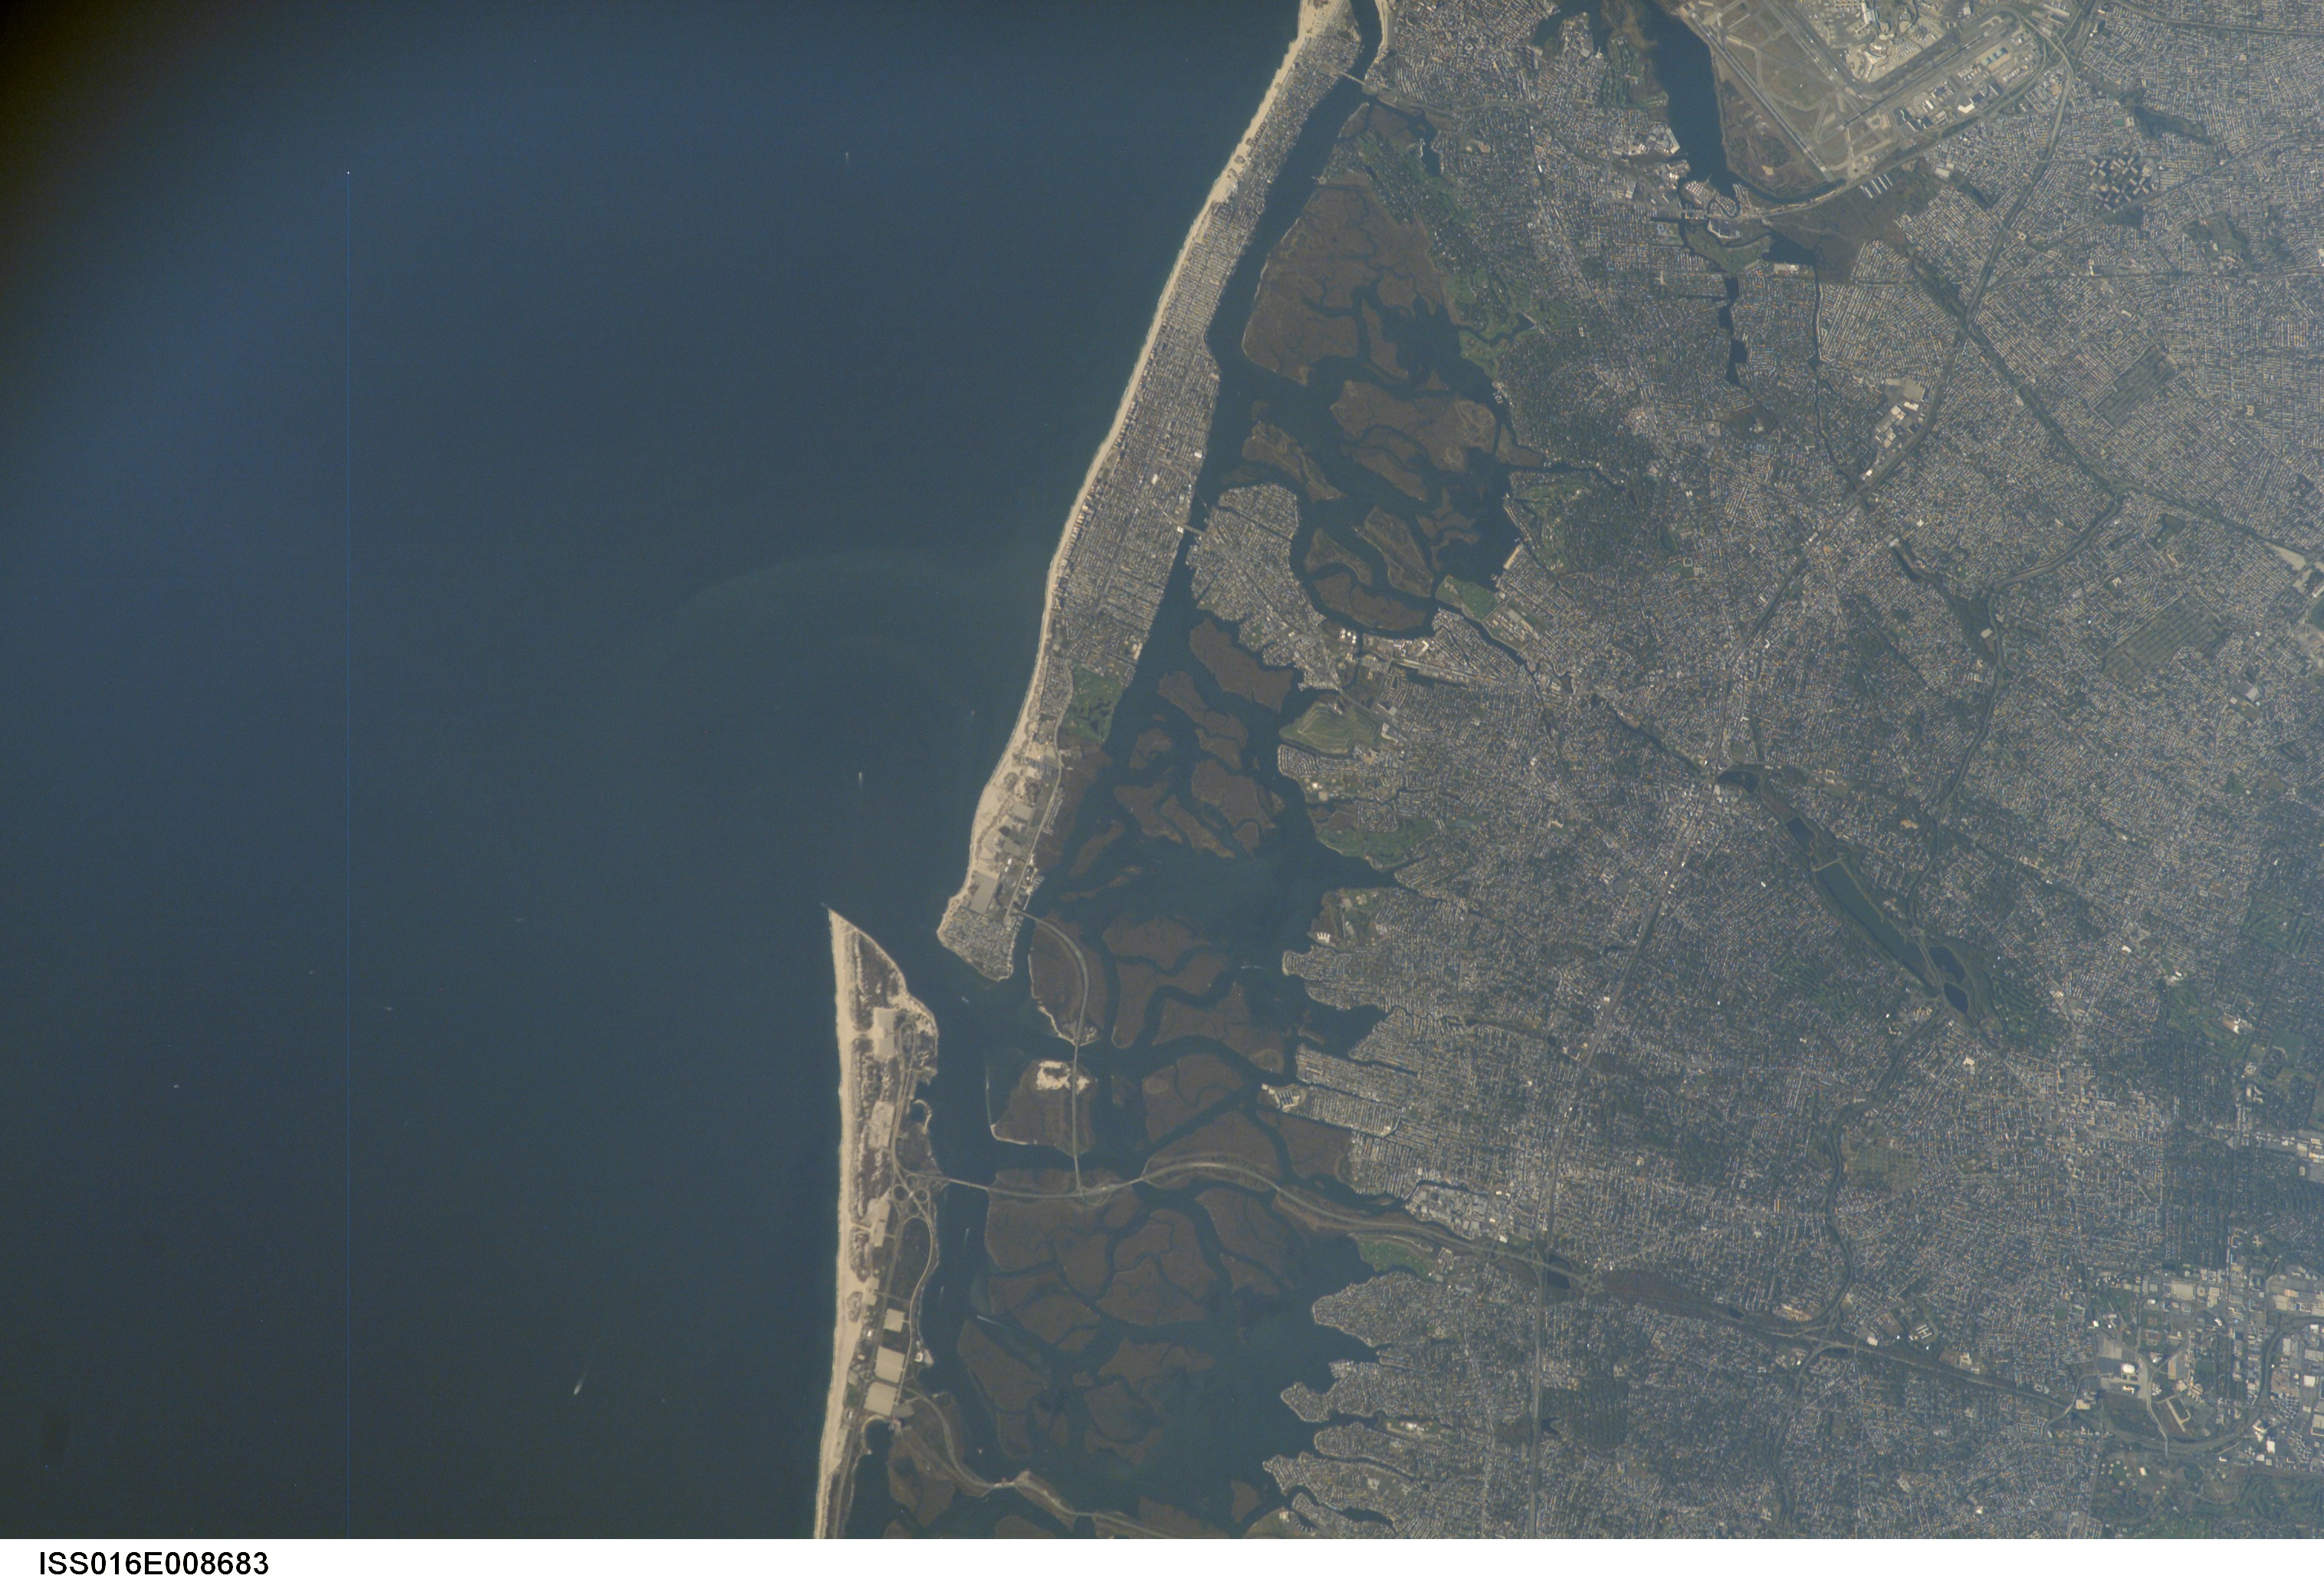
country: USA-NEW YORK
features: LONG ISLAND, PT. LOOKOUT, CITY
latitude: 40.6
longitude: -73.6
